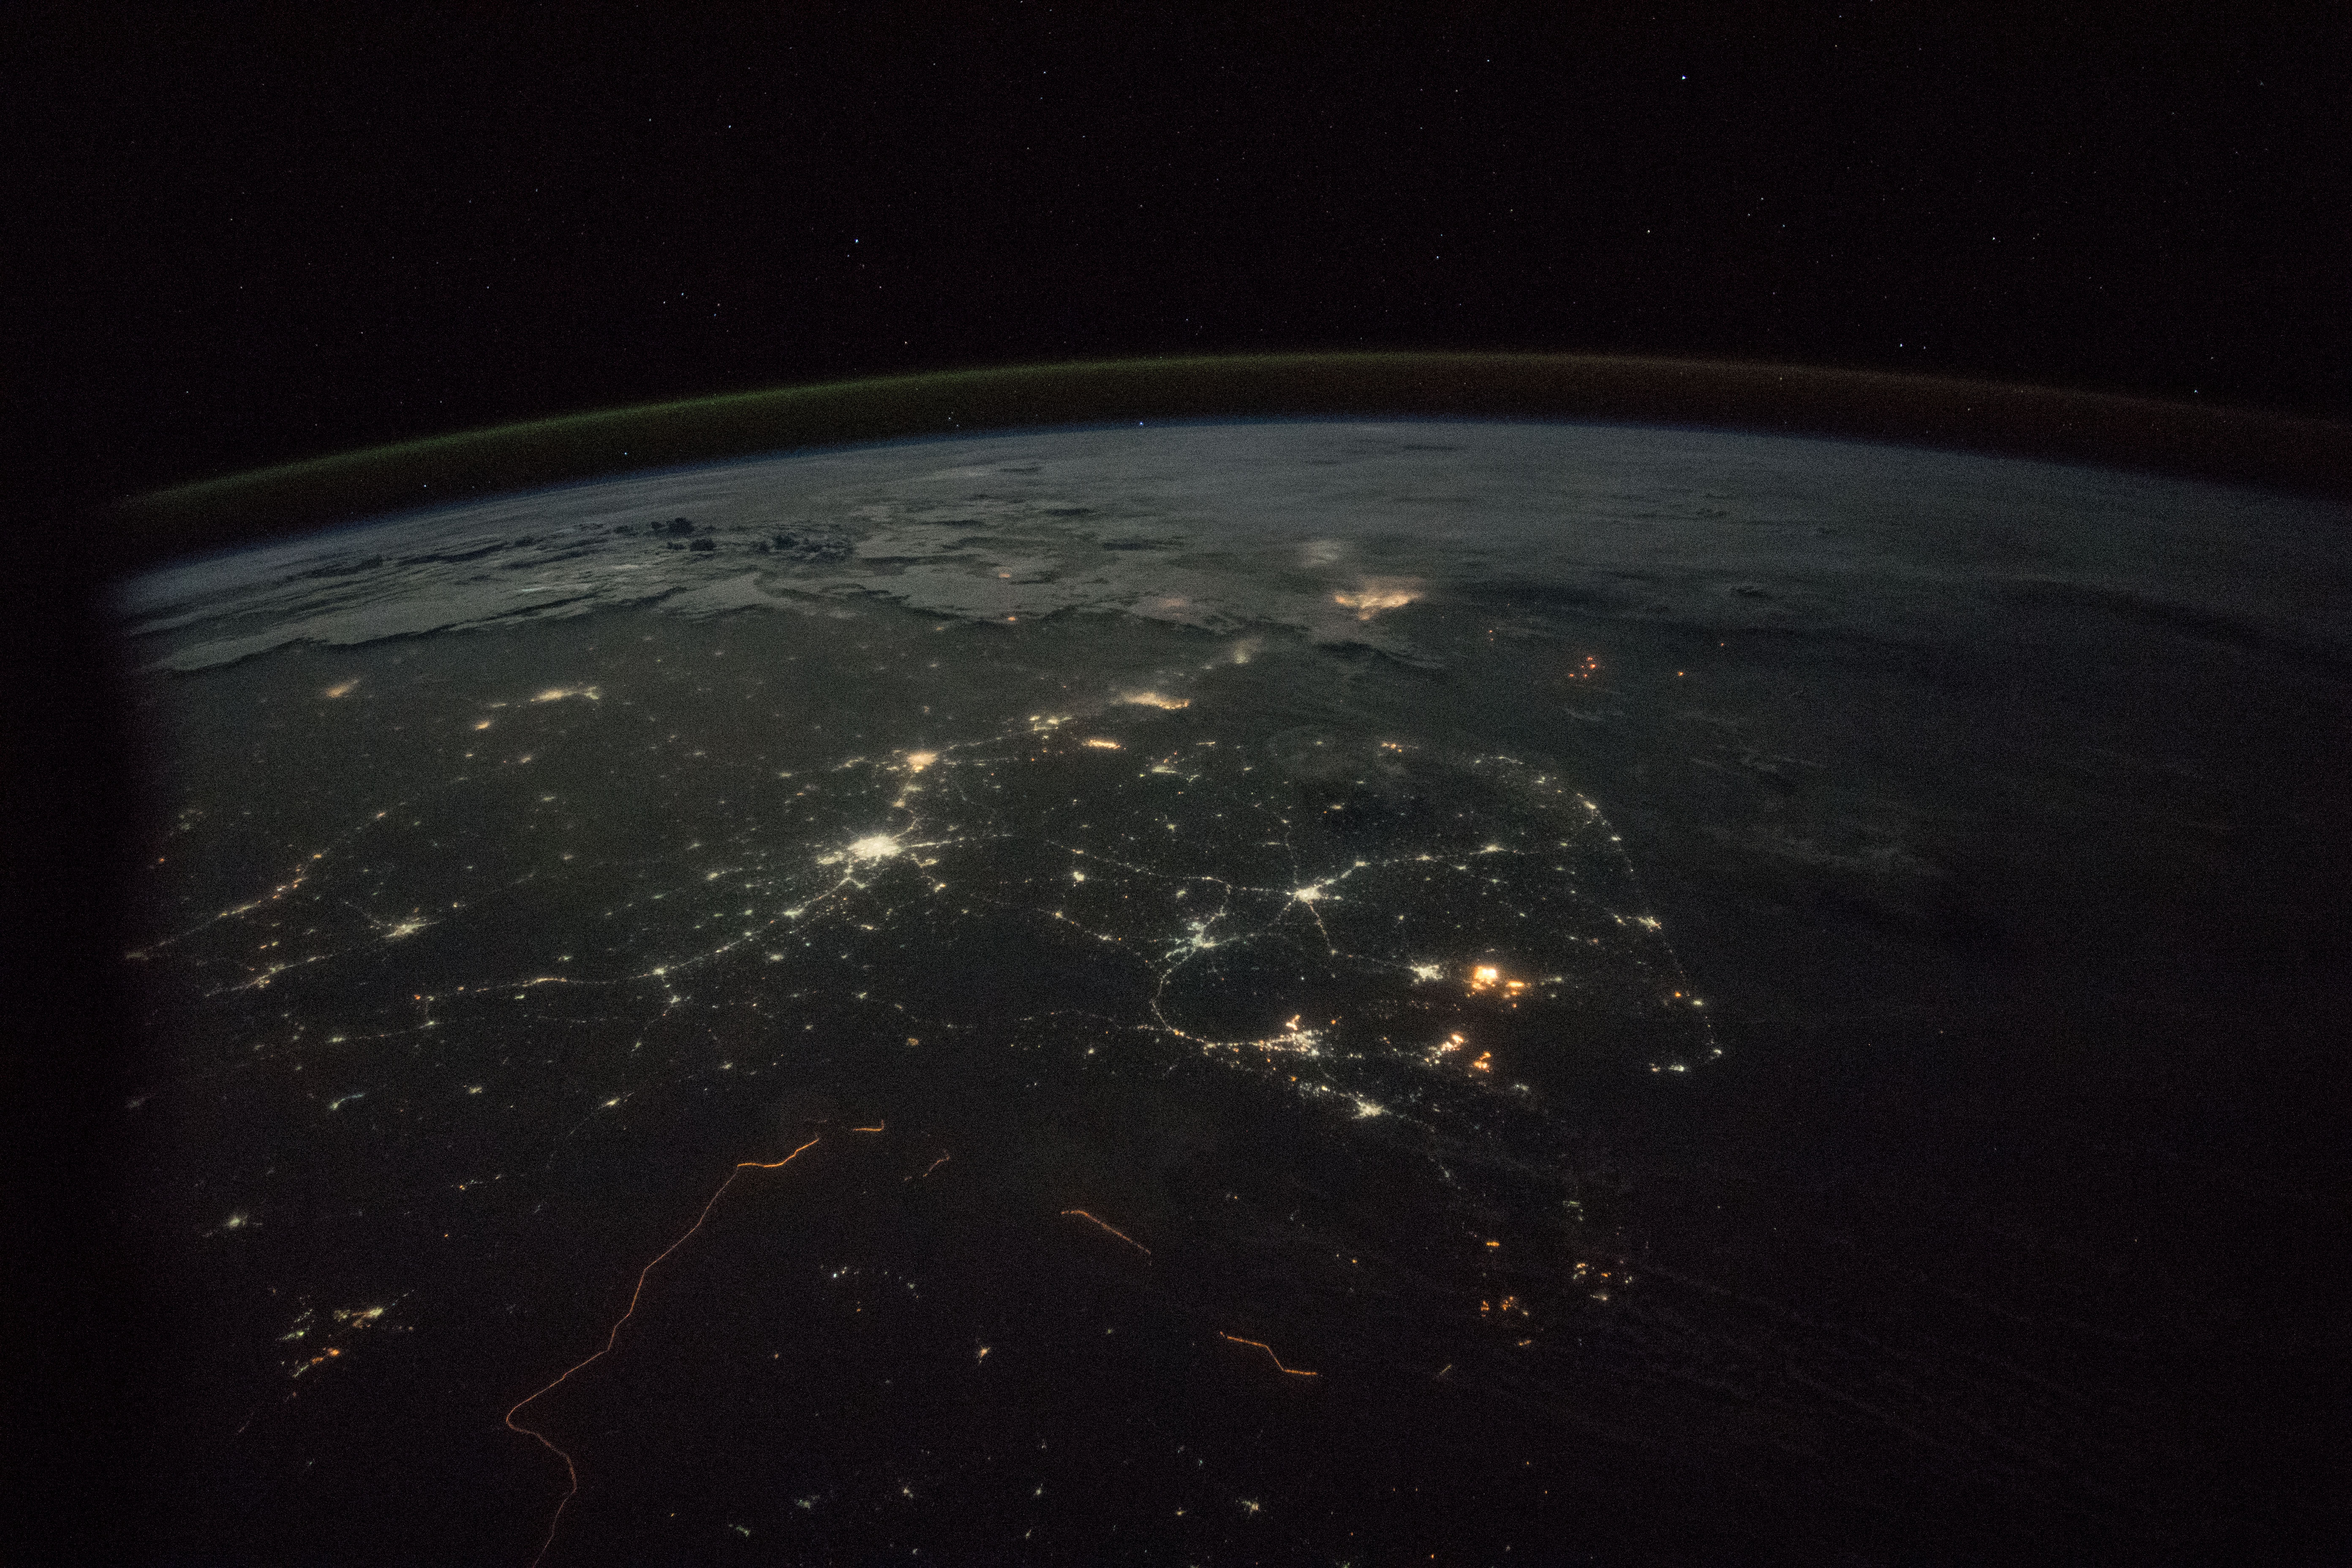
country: INDIA
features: DARK EARTHOBS, PAKISTAN, AHMEDABAD
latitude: 20.5
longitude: 72.5
